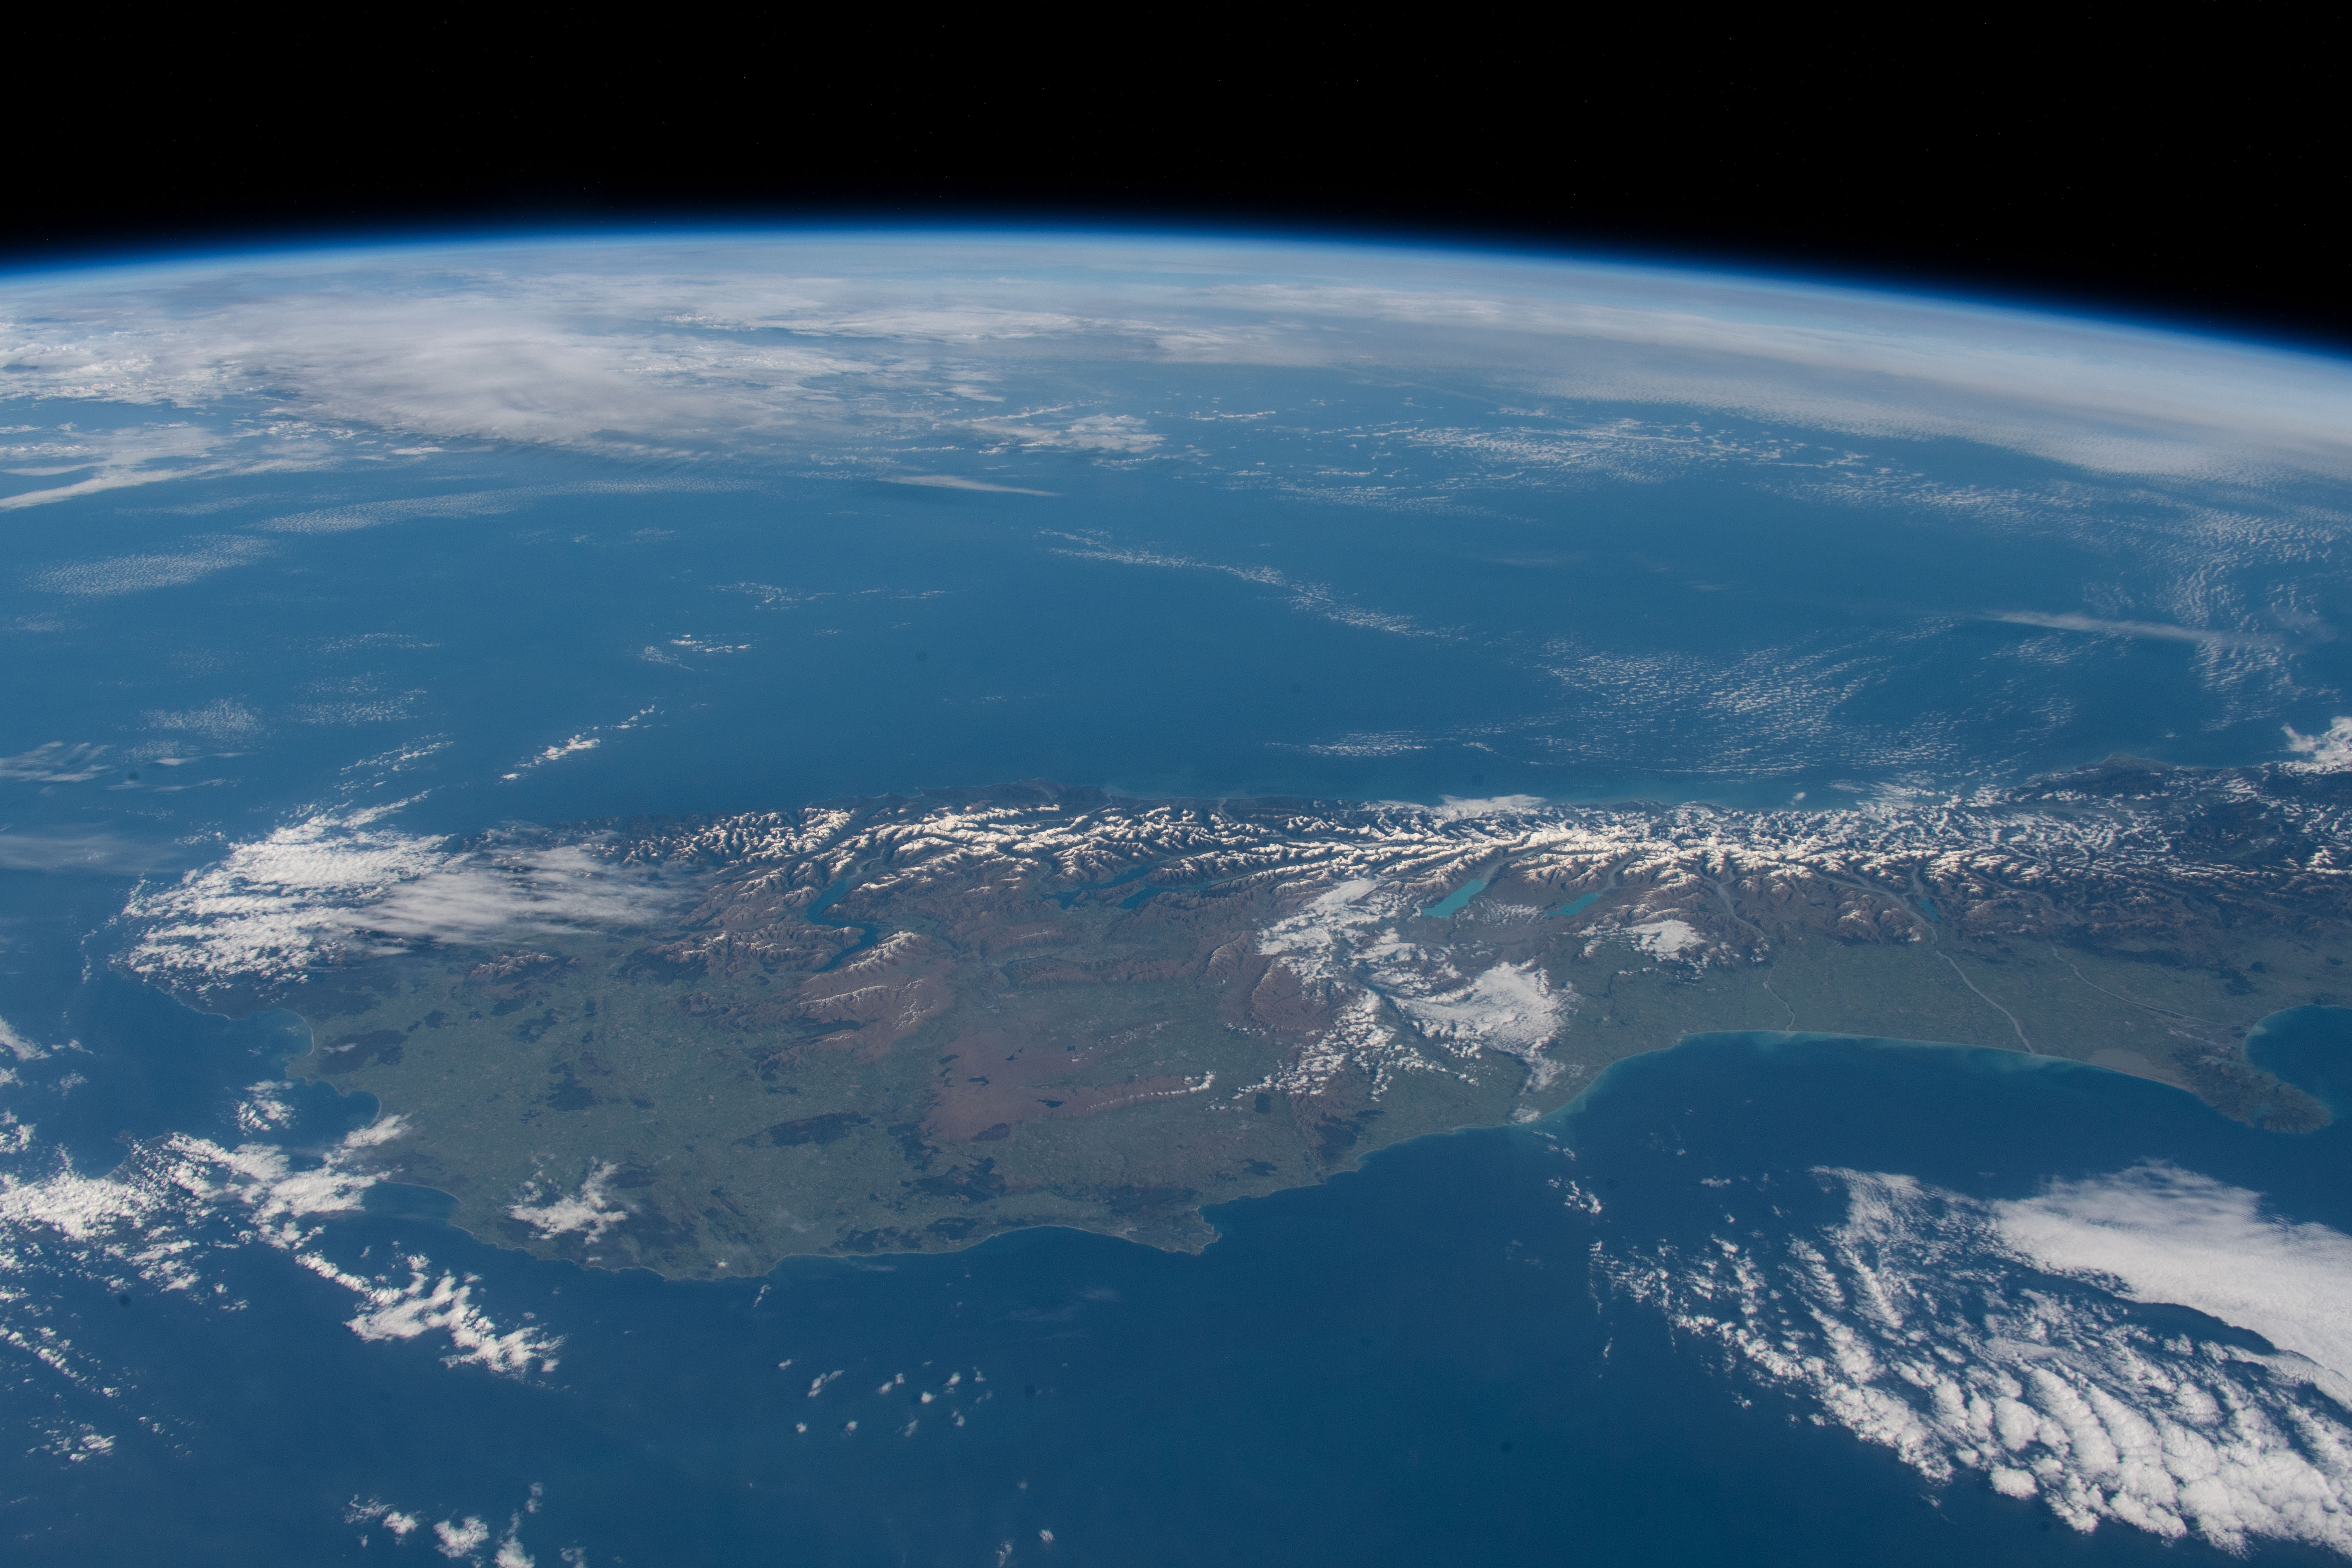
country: NEW ZEALAND-SI
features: NEW ZELAND, SOUTH ISLAND, SOUTHERN ALPS MOUNTAINS
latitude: -43.5
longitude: 169.0
